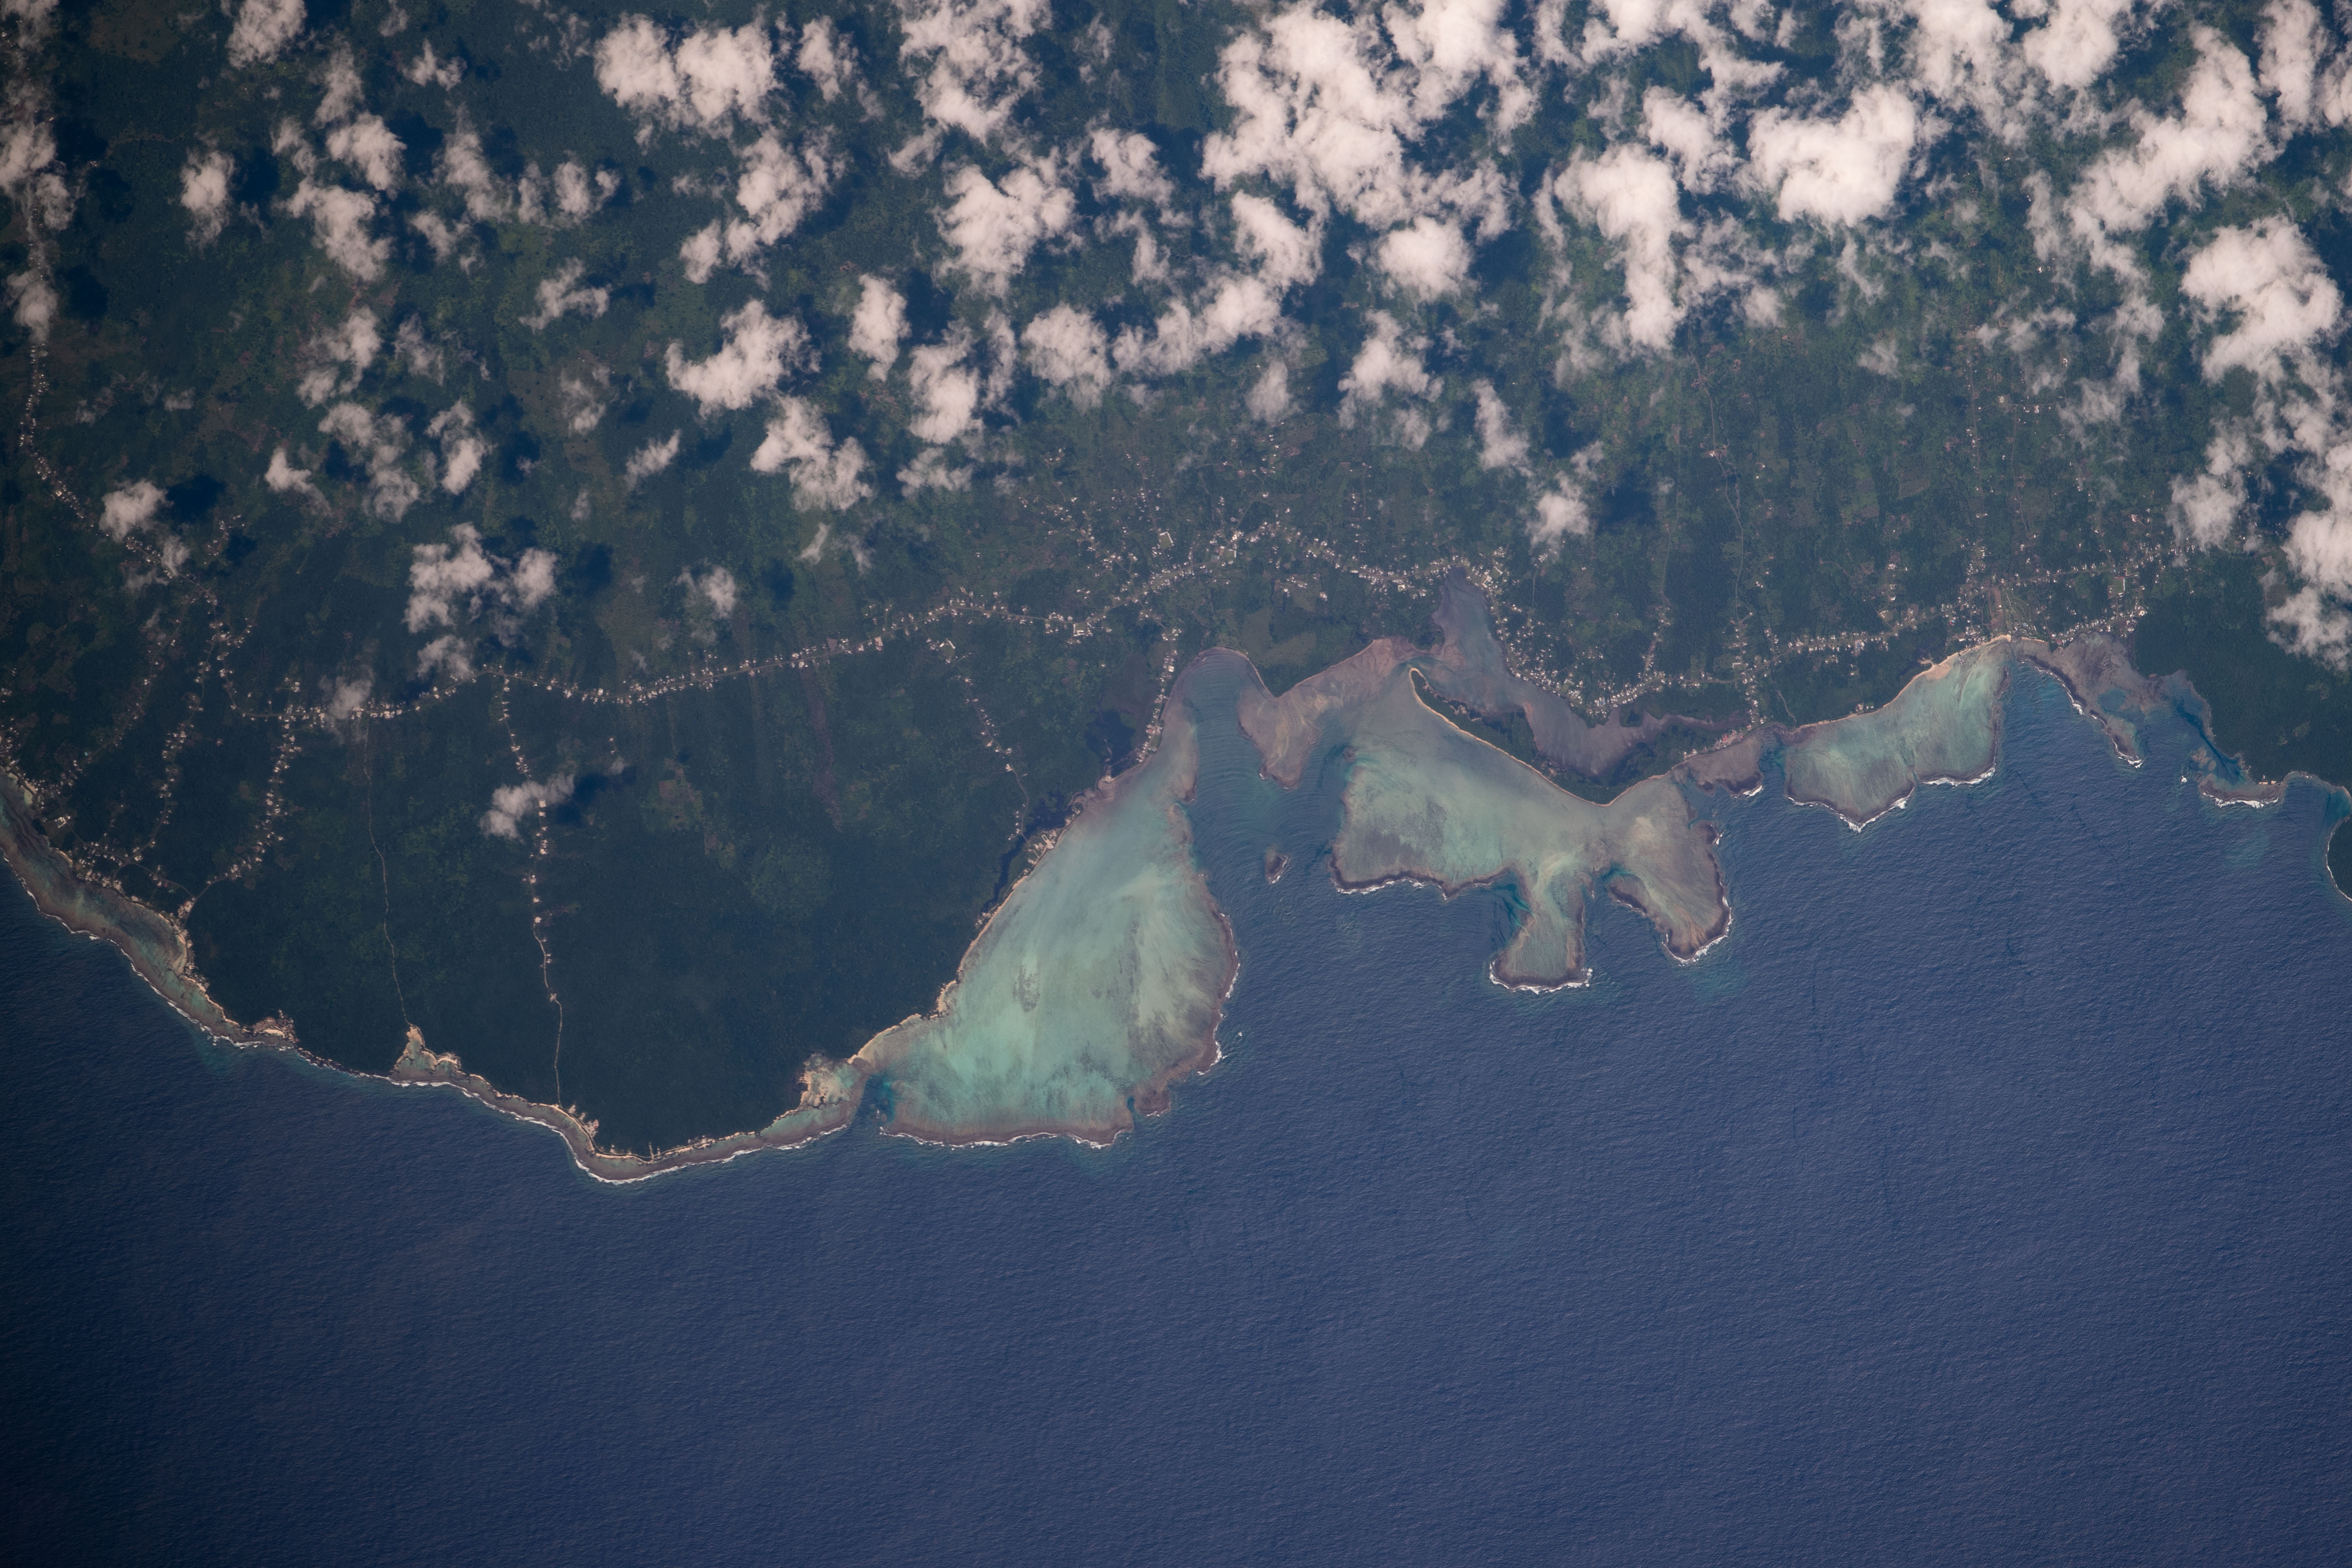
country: SAMOA ISLANDS
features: SAMOA, UPOLU, SA'ANAPU CONSERVATION AREA
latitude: -14.0
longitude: -171.8
